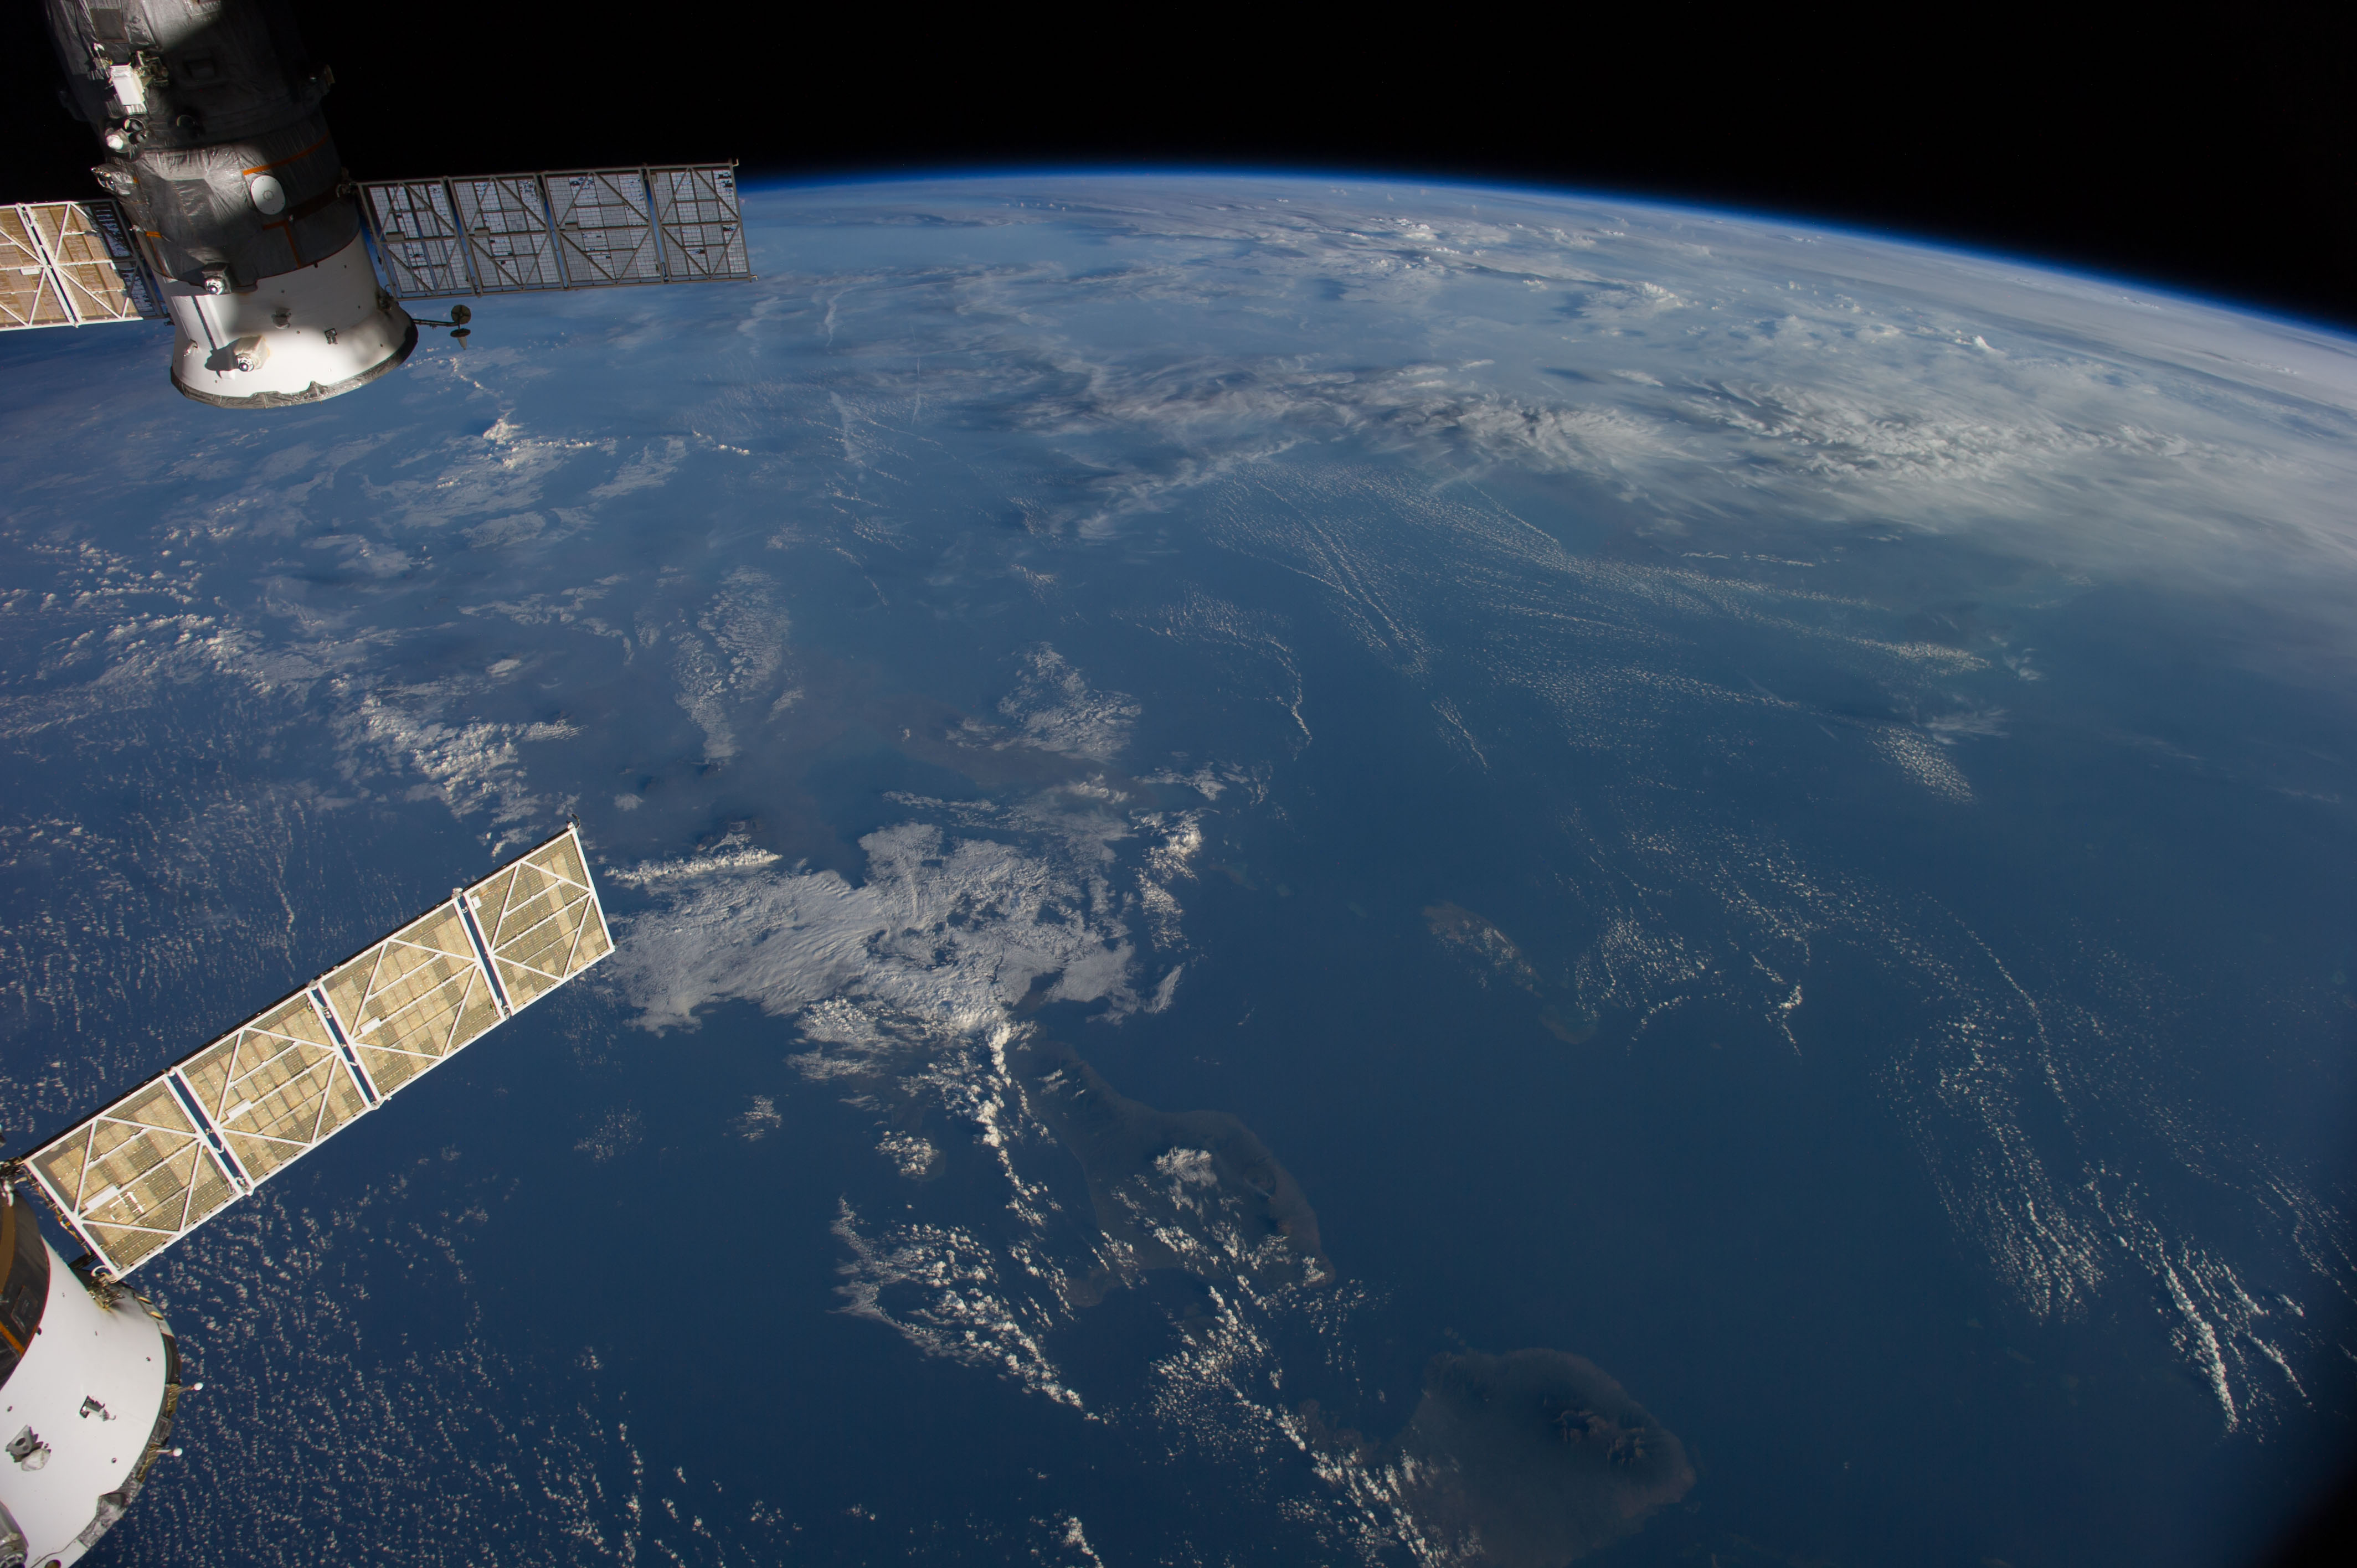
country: INDONESIA-J
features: BALI, BALI S., JAVA S., ATMOSPHERIC LIMB
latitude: -6.5
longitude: 114.5
